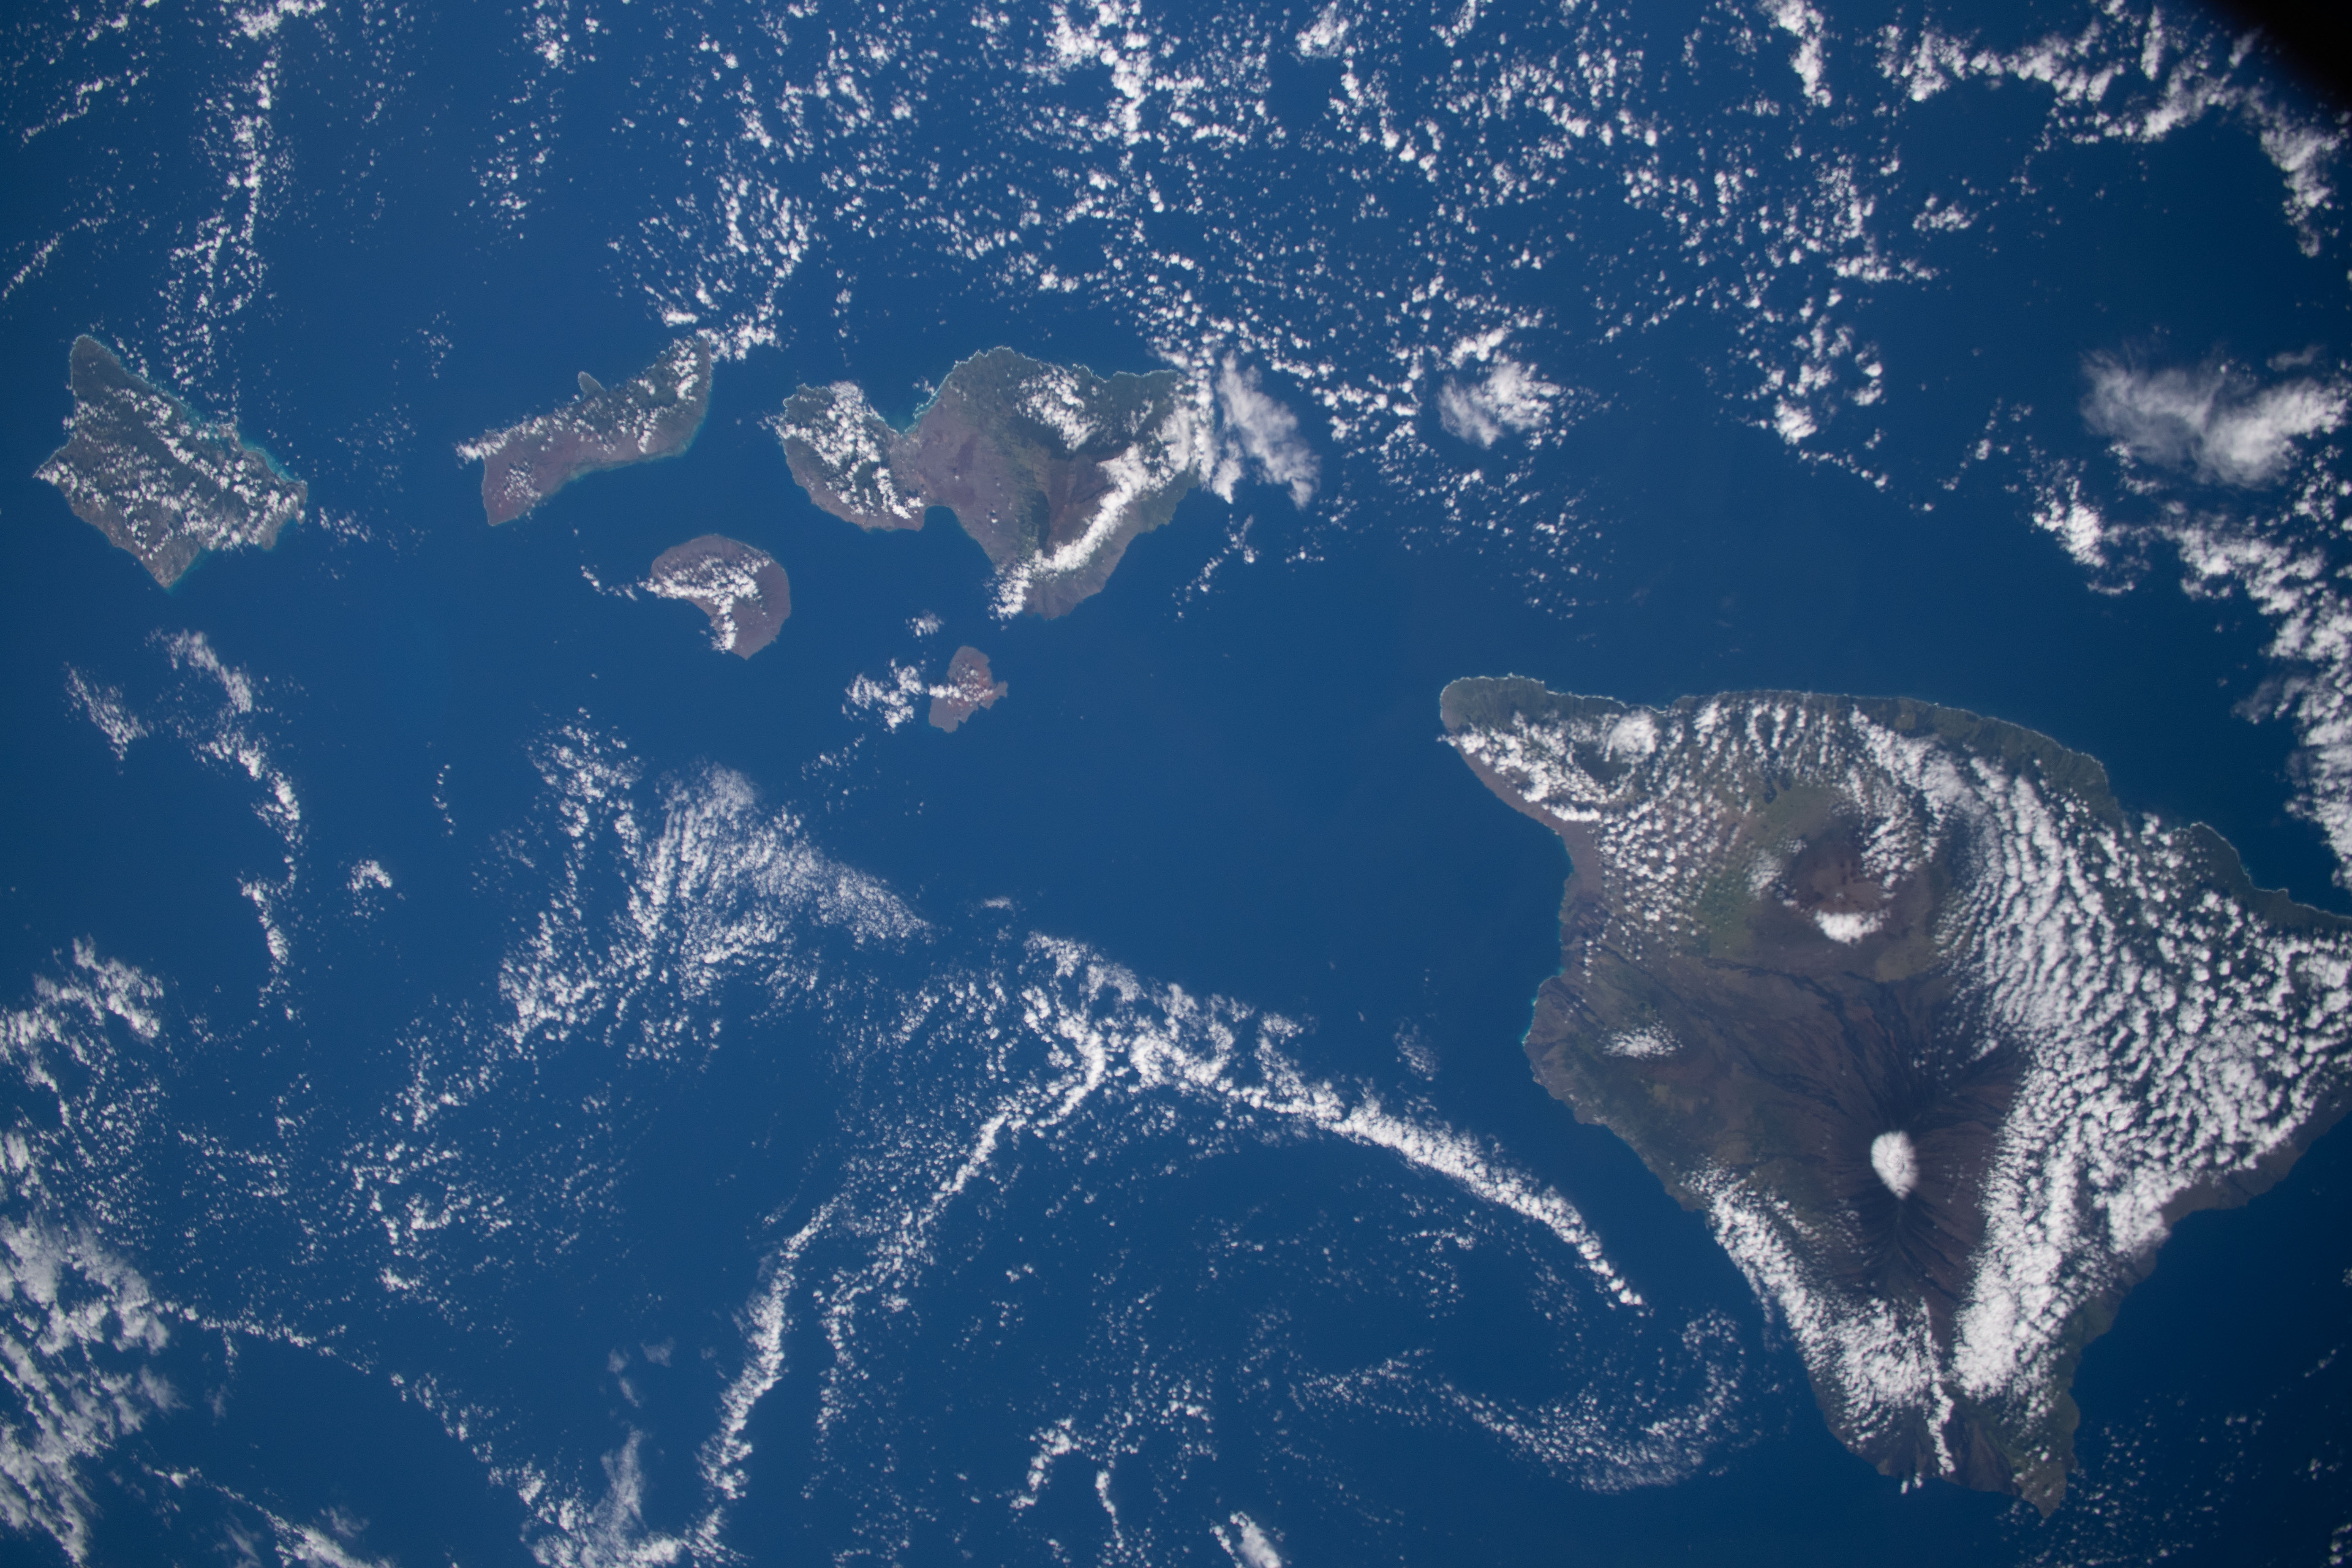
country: USA-HAWAII
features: HAWAIIAN ISLANDS
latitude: 20.5
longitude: -156.0
